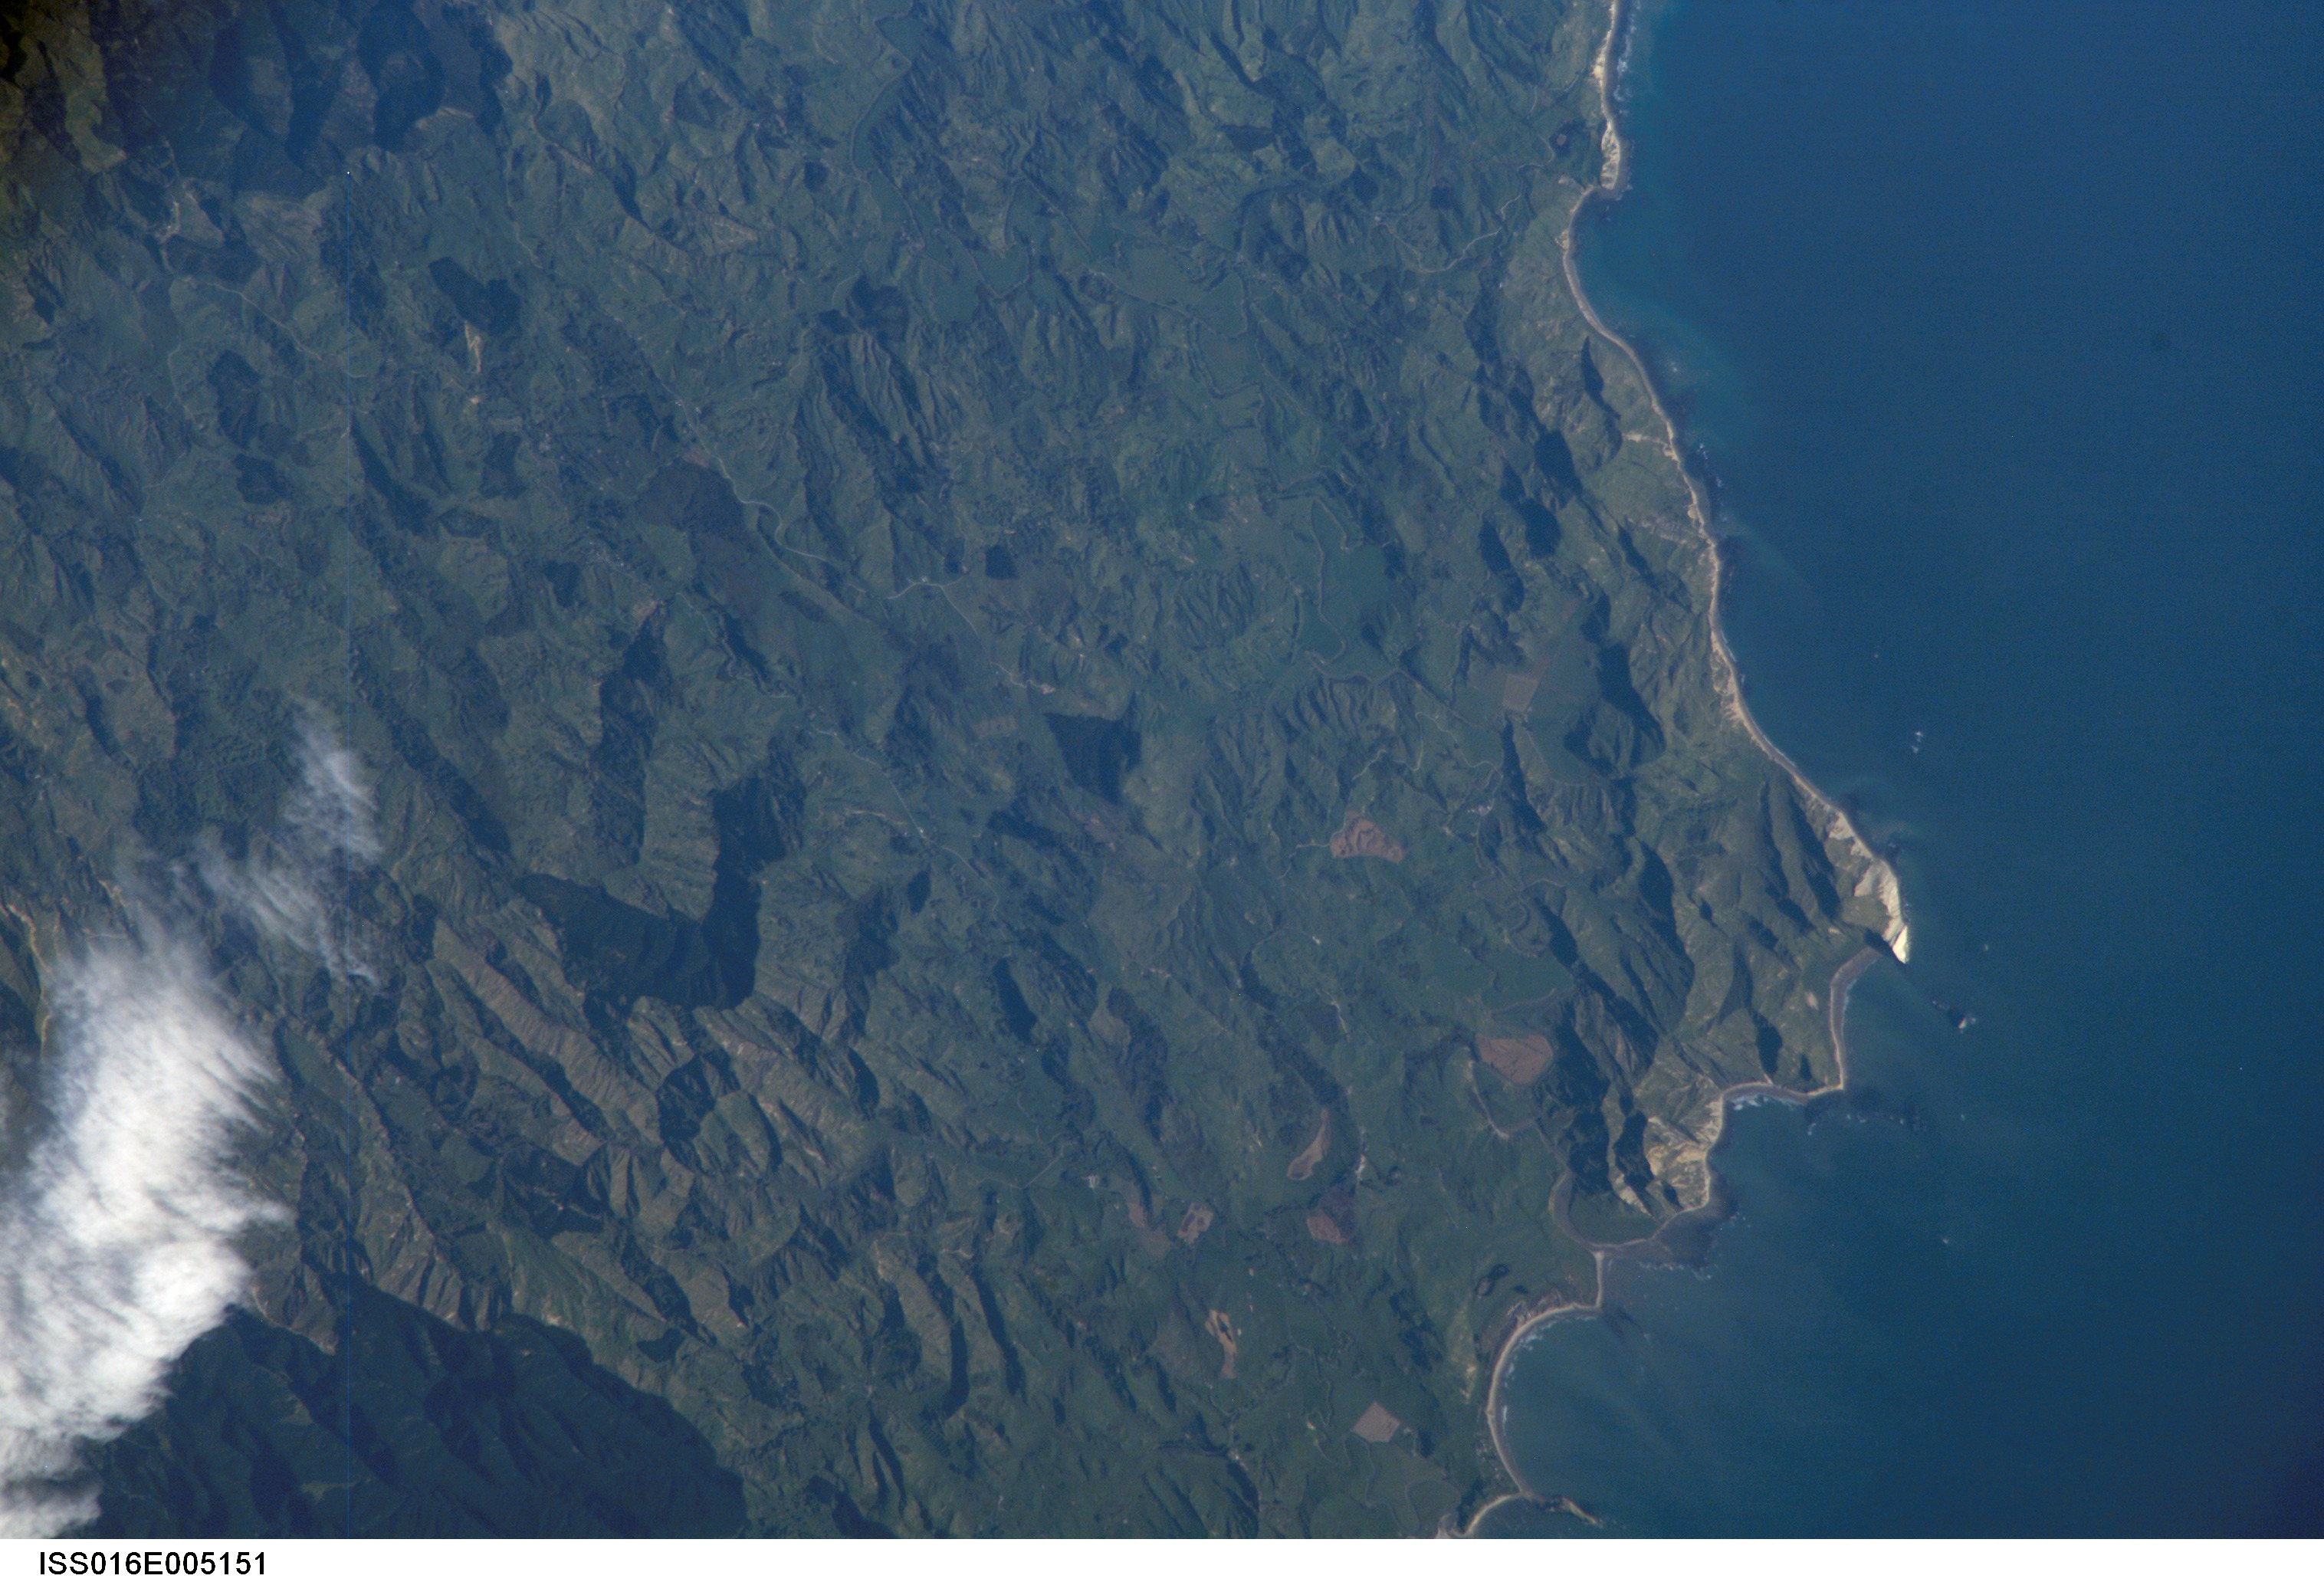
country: NEW ZEALAND-NI
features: GABLE END FORELAND
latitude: -38.5
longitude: 178.2
